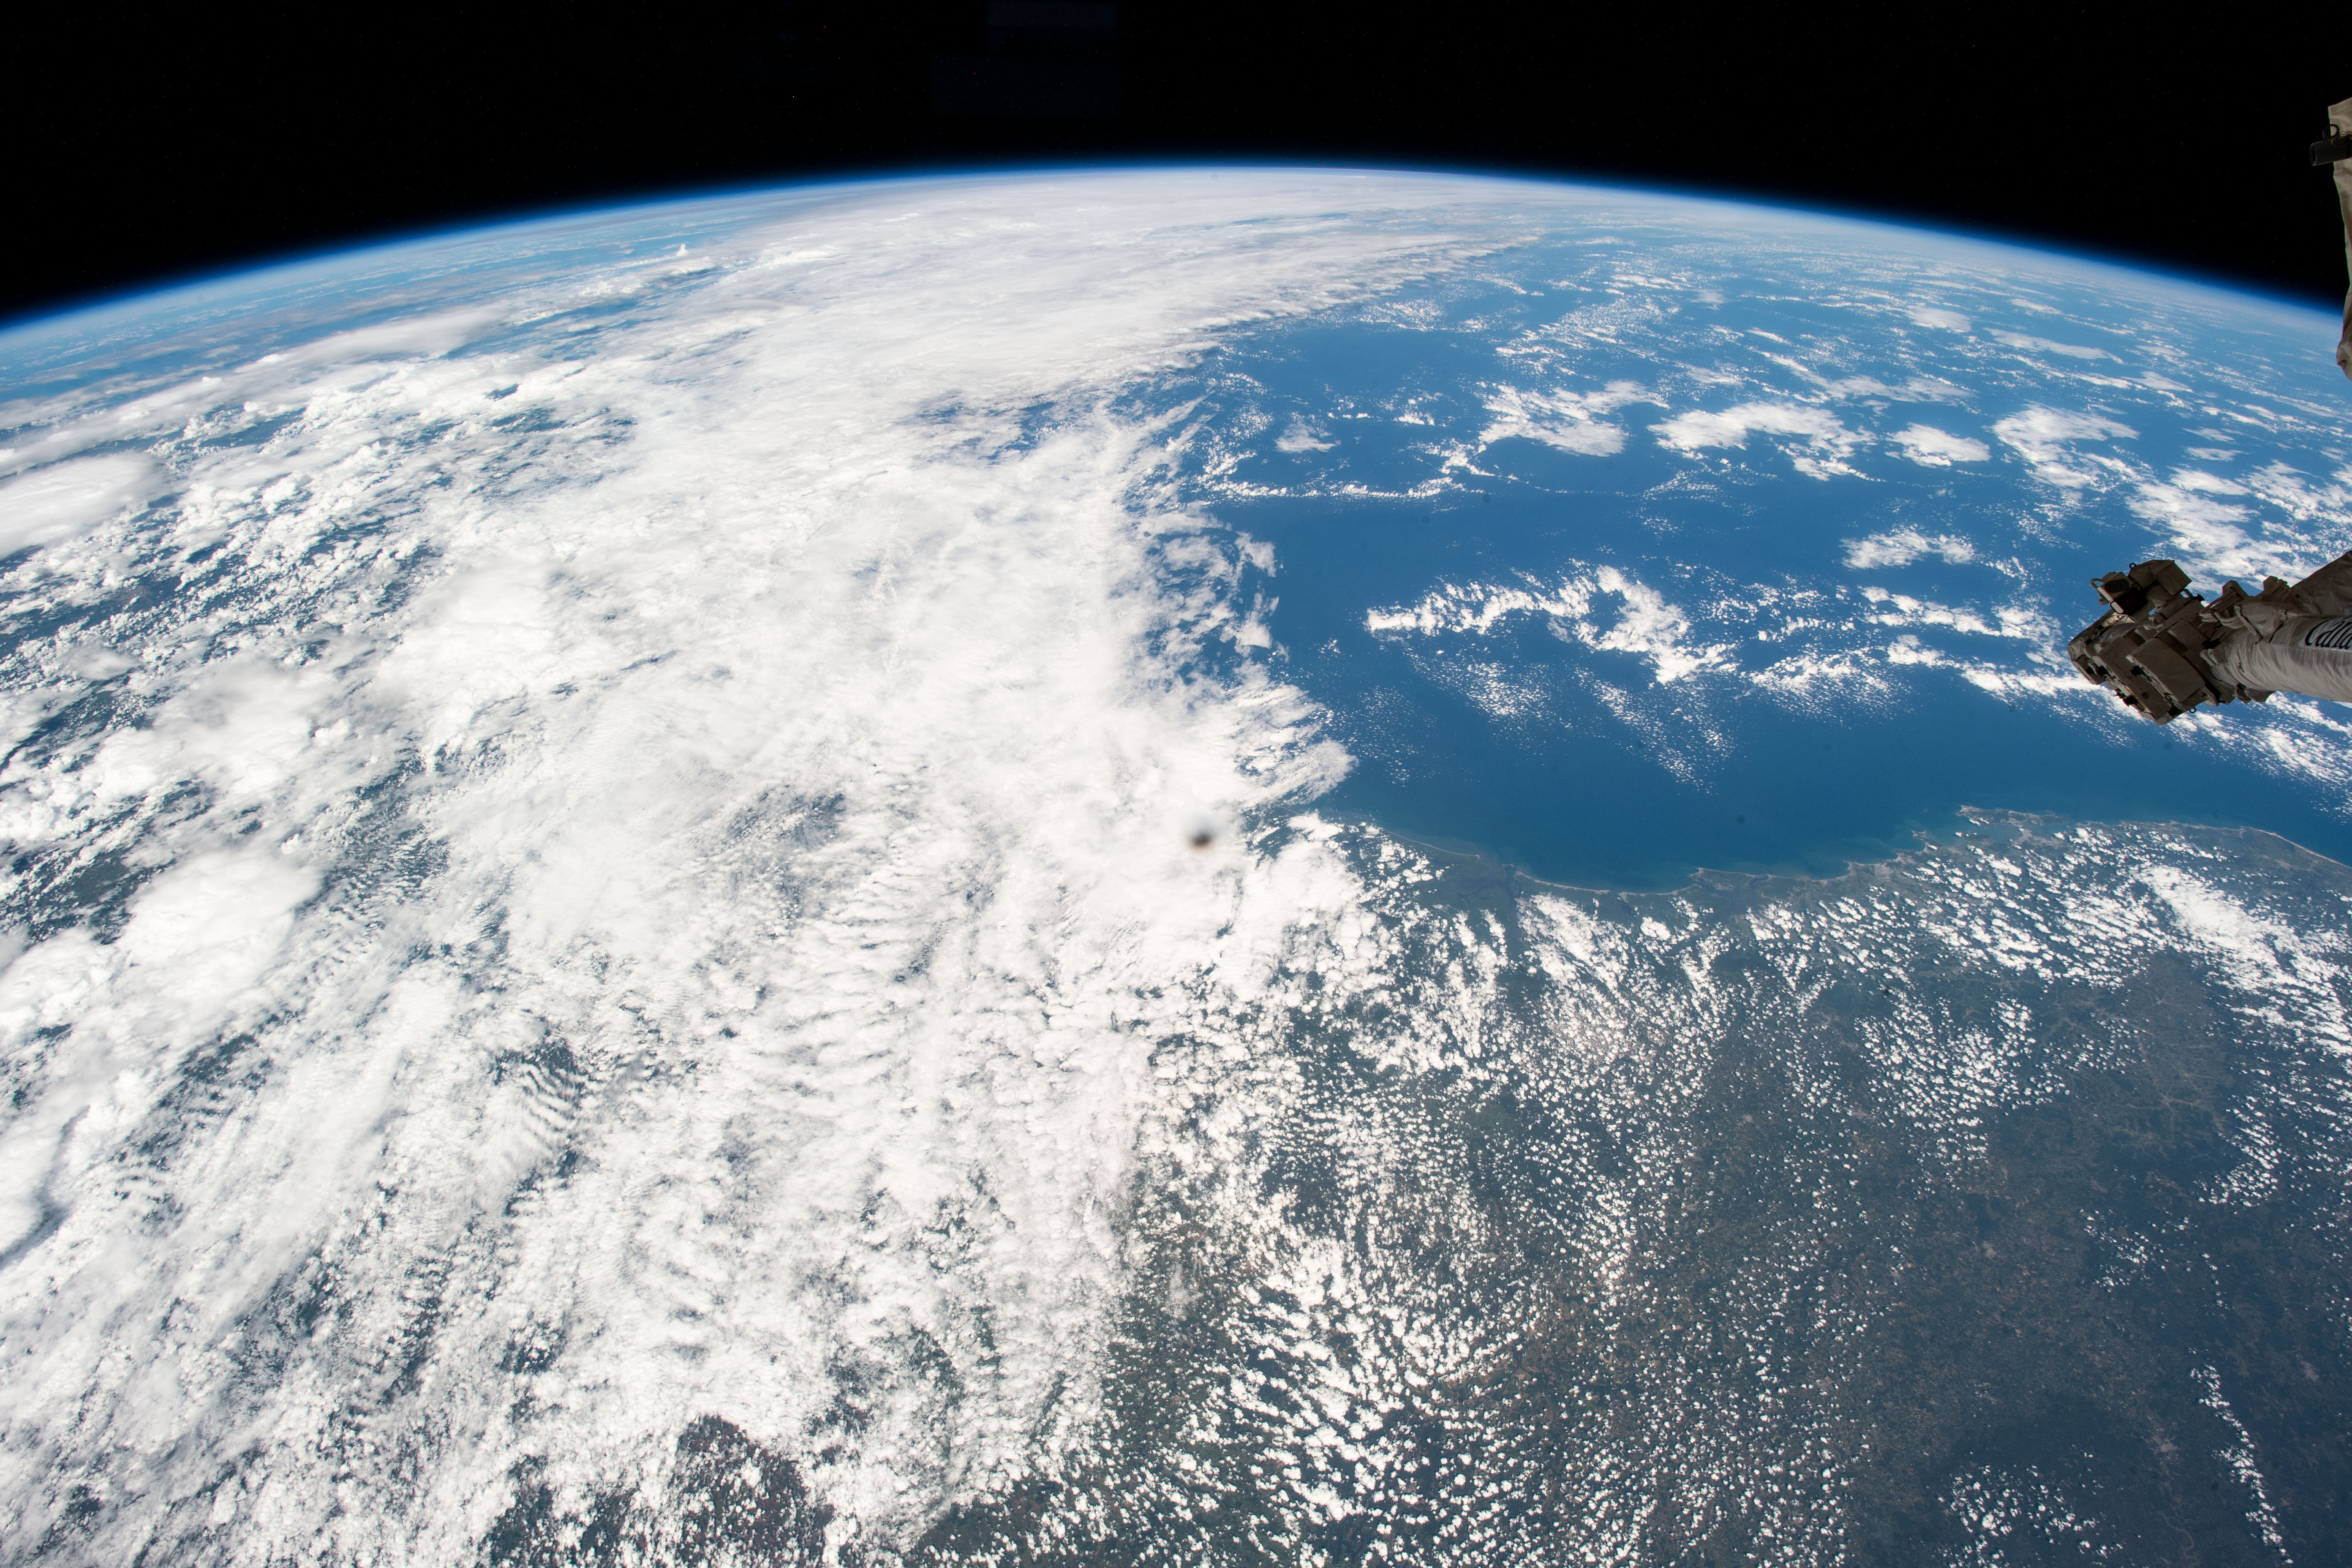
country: BRAZIL
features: ATLANTIC OCEAN, COASTAL PLAINS, AGRICULTURE
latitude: -24.5
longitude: -44.0
